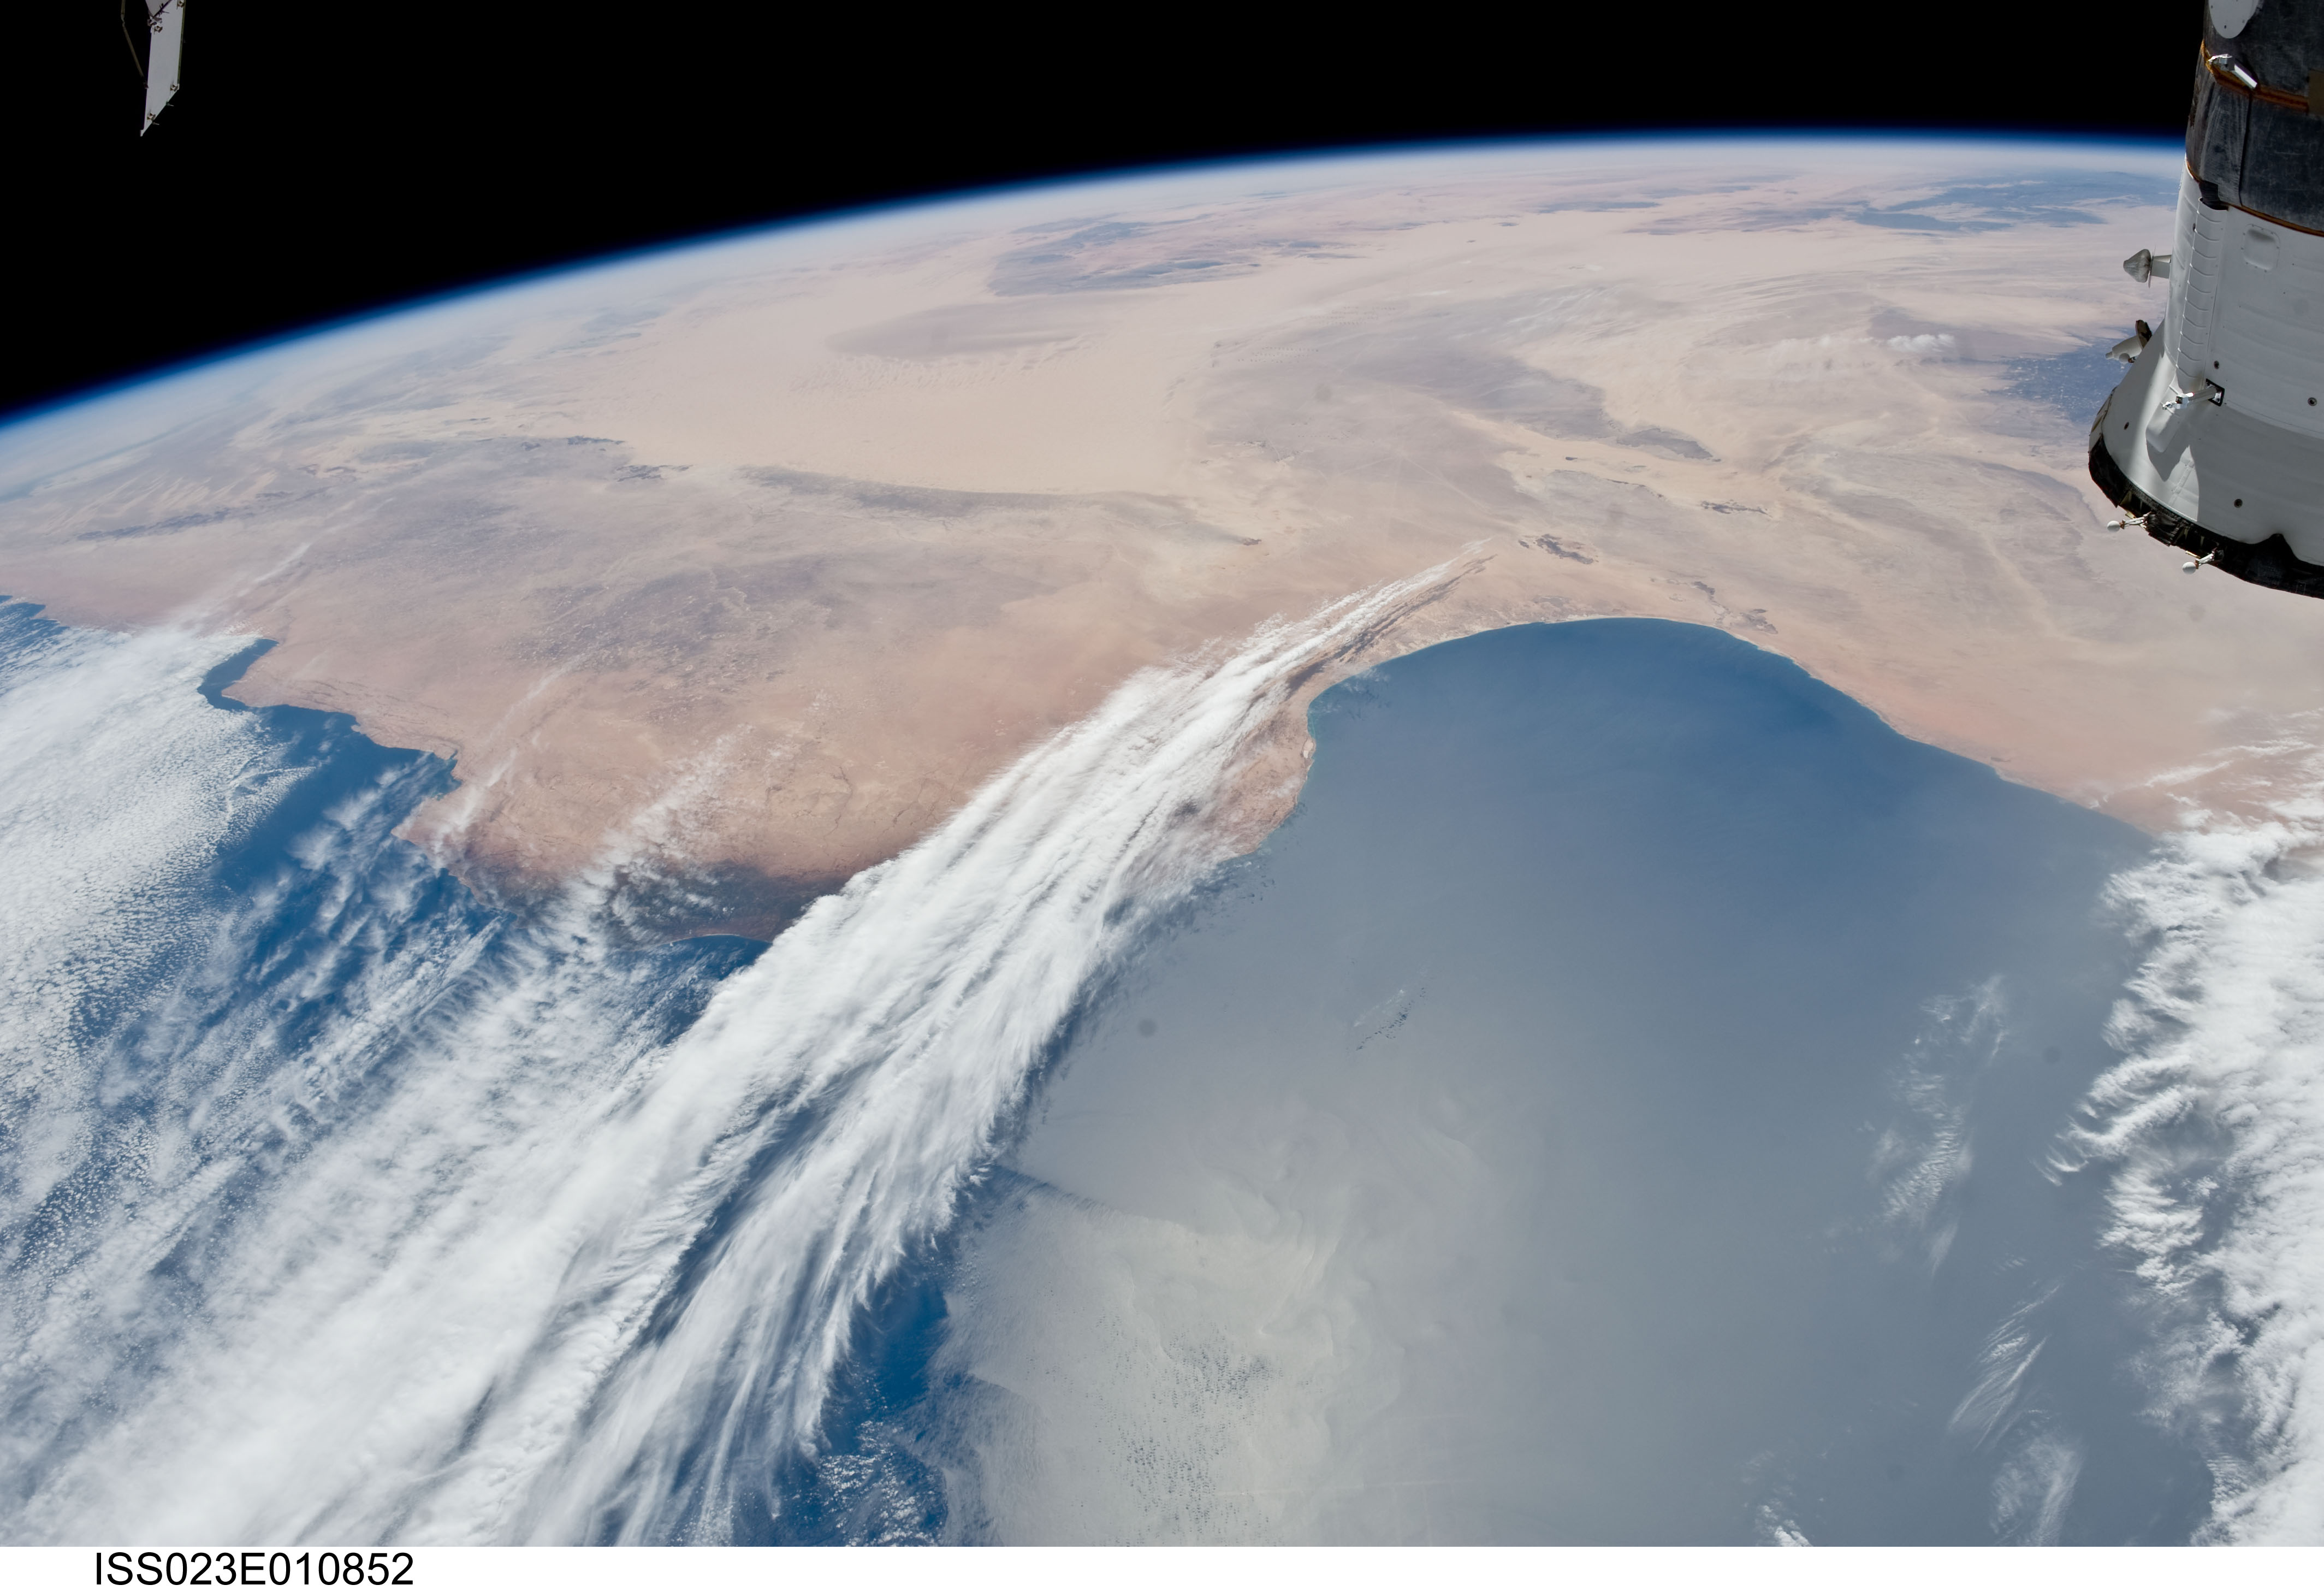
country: LIBYA
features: PAN-GULF OF SIRTE, COAST, GREAT SAND SEA, SAHARA DESERT, ISS
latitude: 32.0
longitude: 20.5
